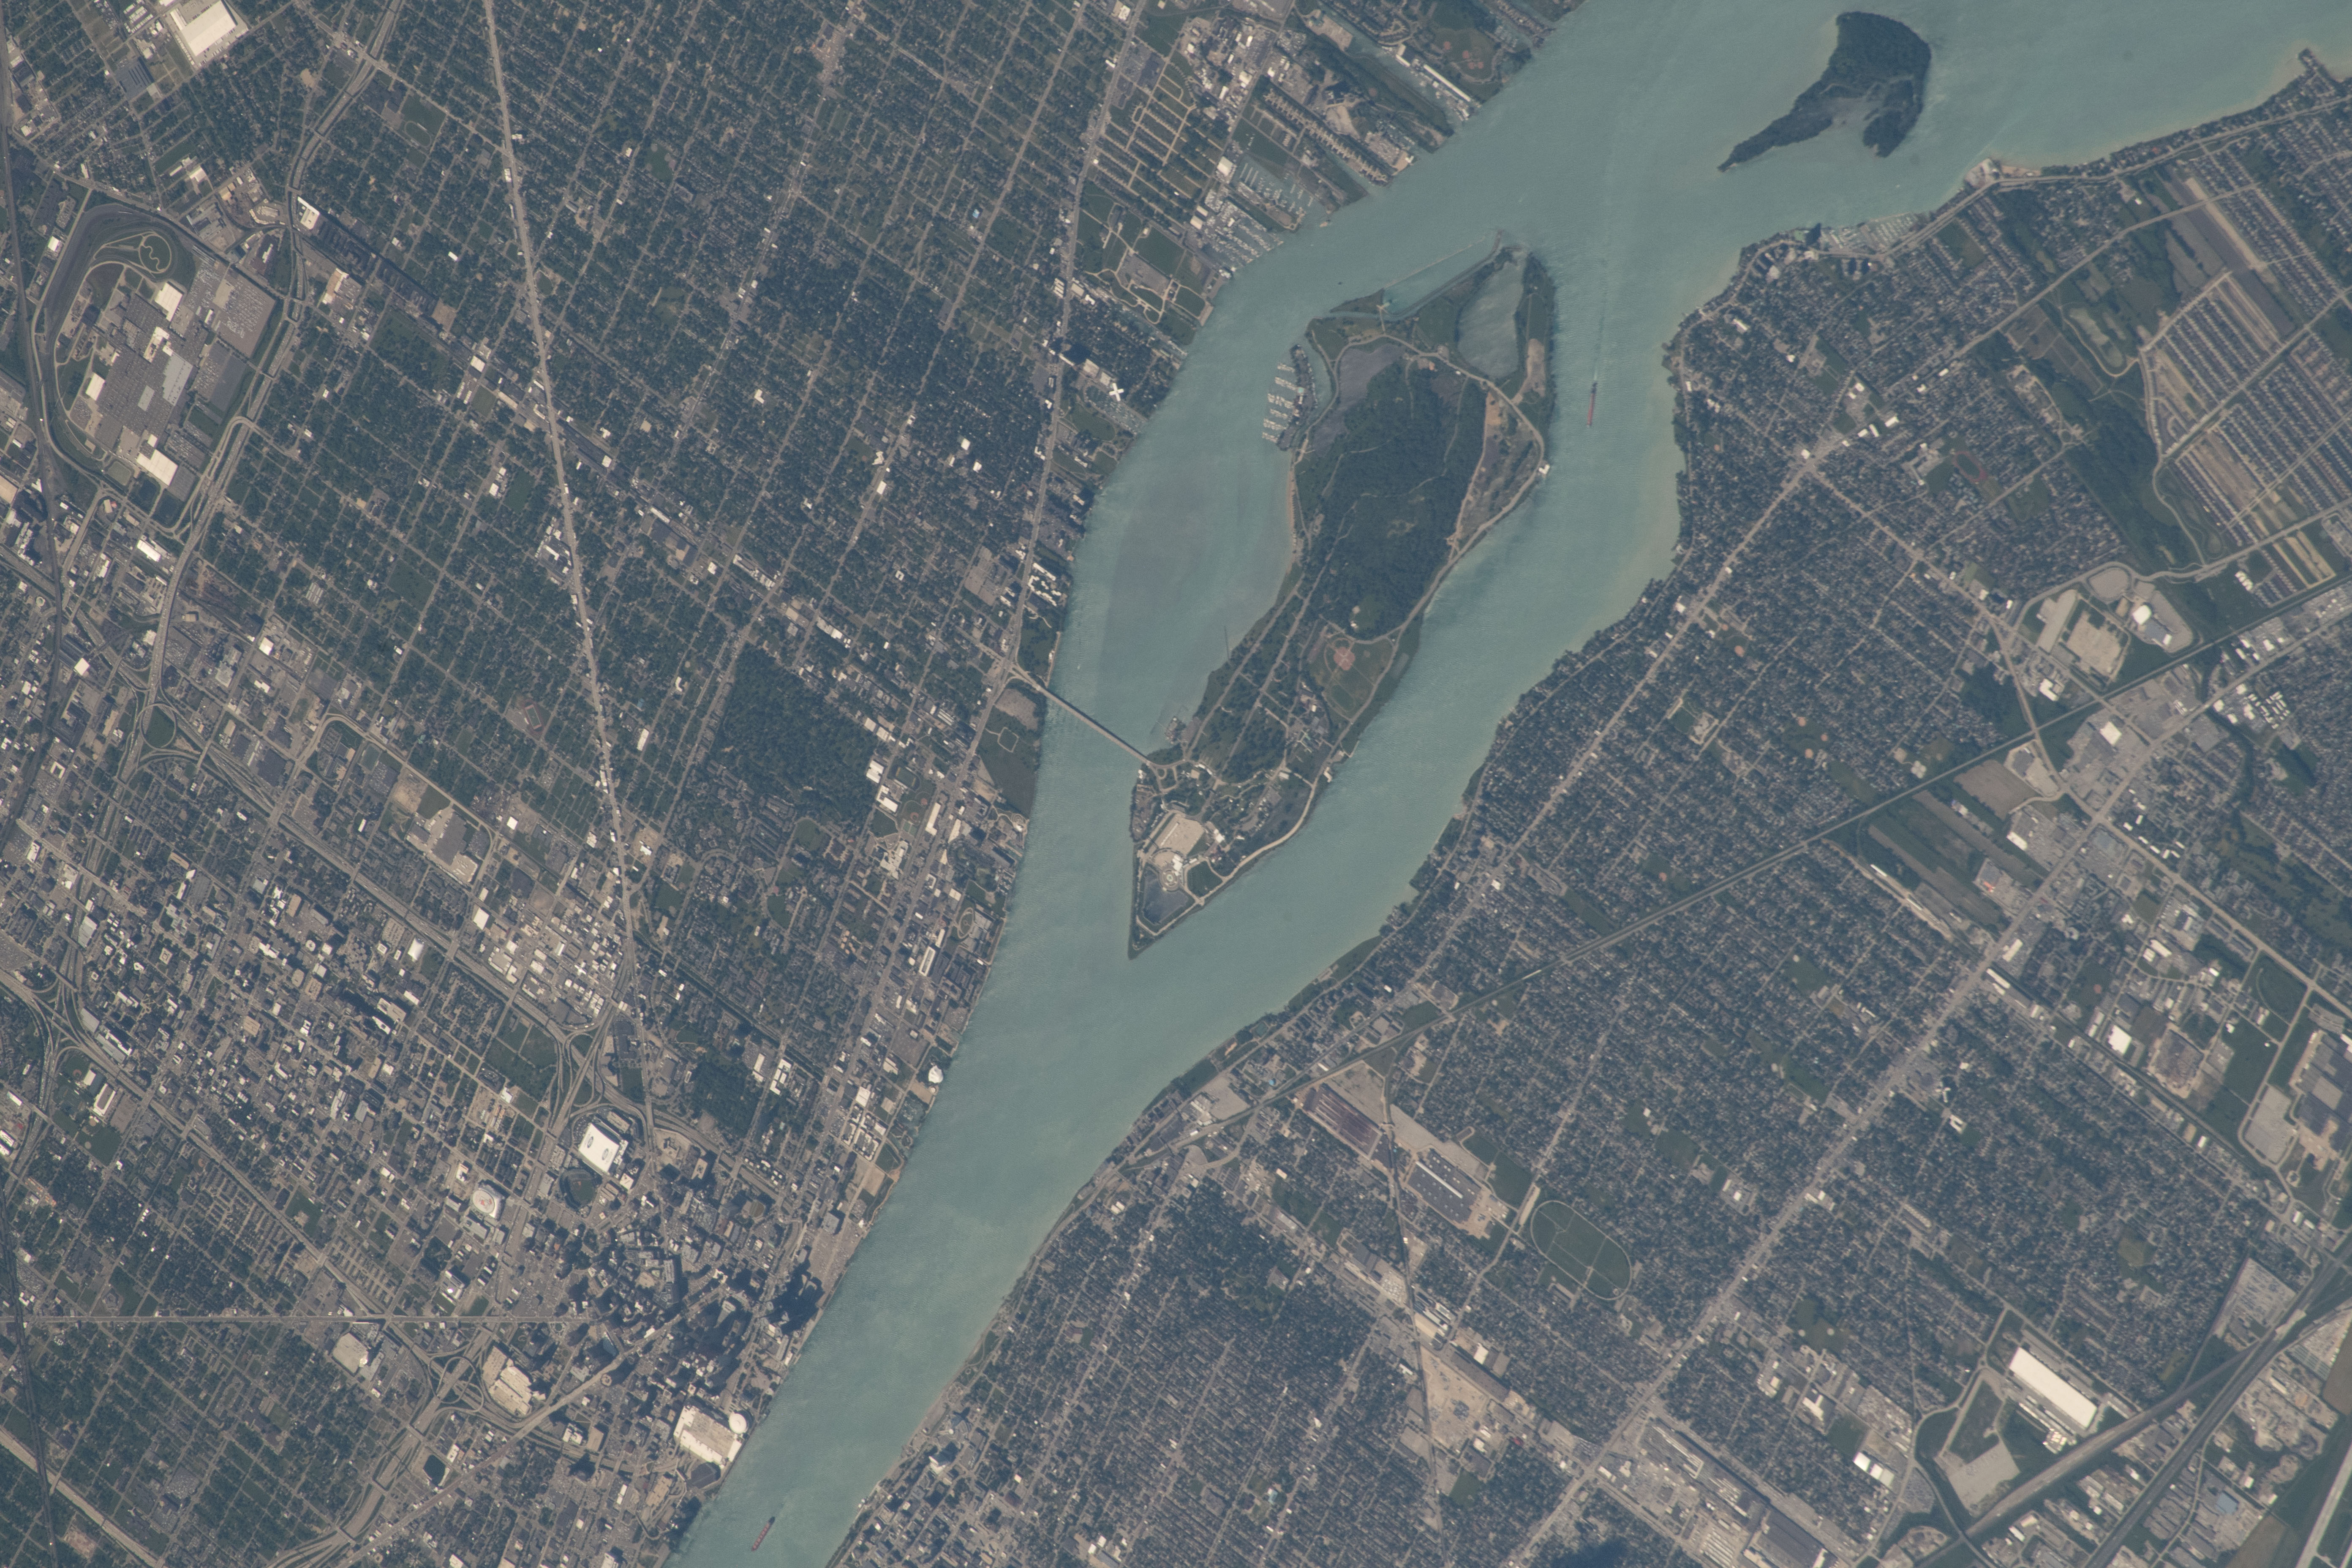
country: CANADA-O
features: DETROIT- BELLE ISLE
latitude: 42.3
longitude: -83.0
